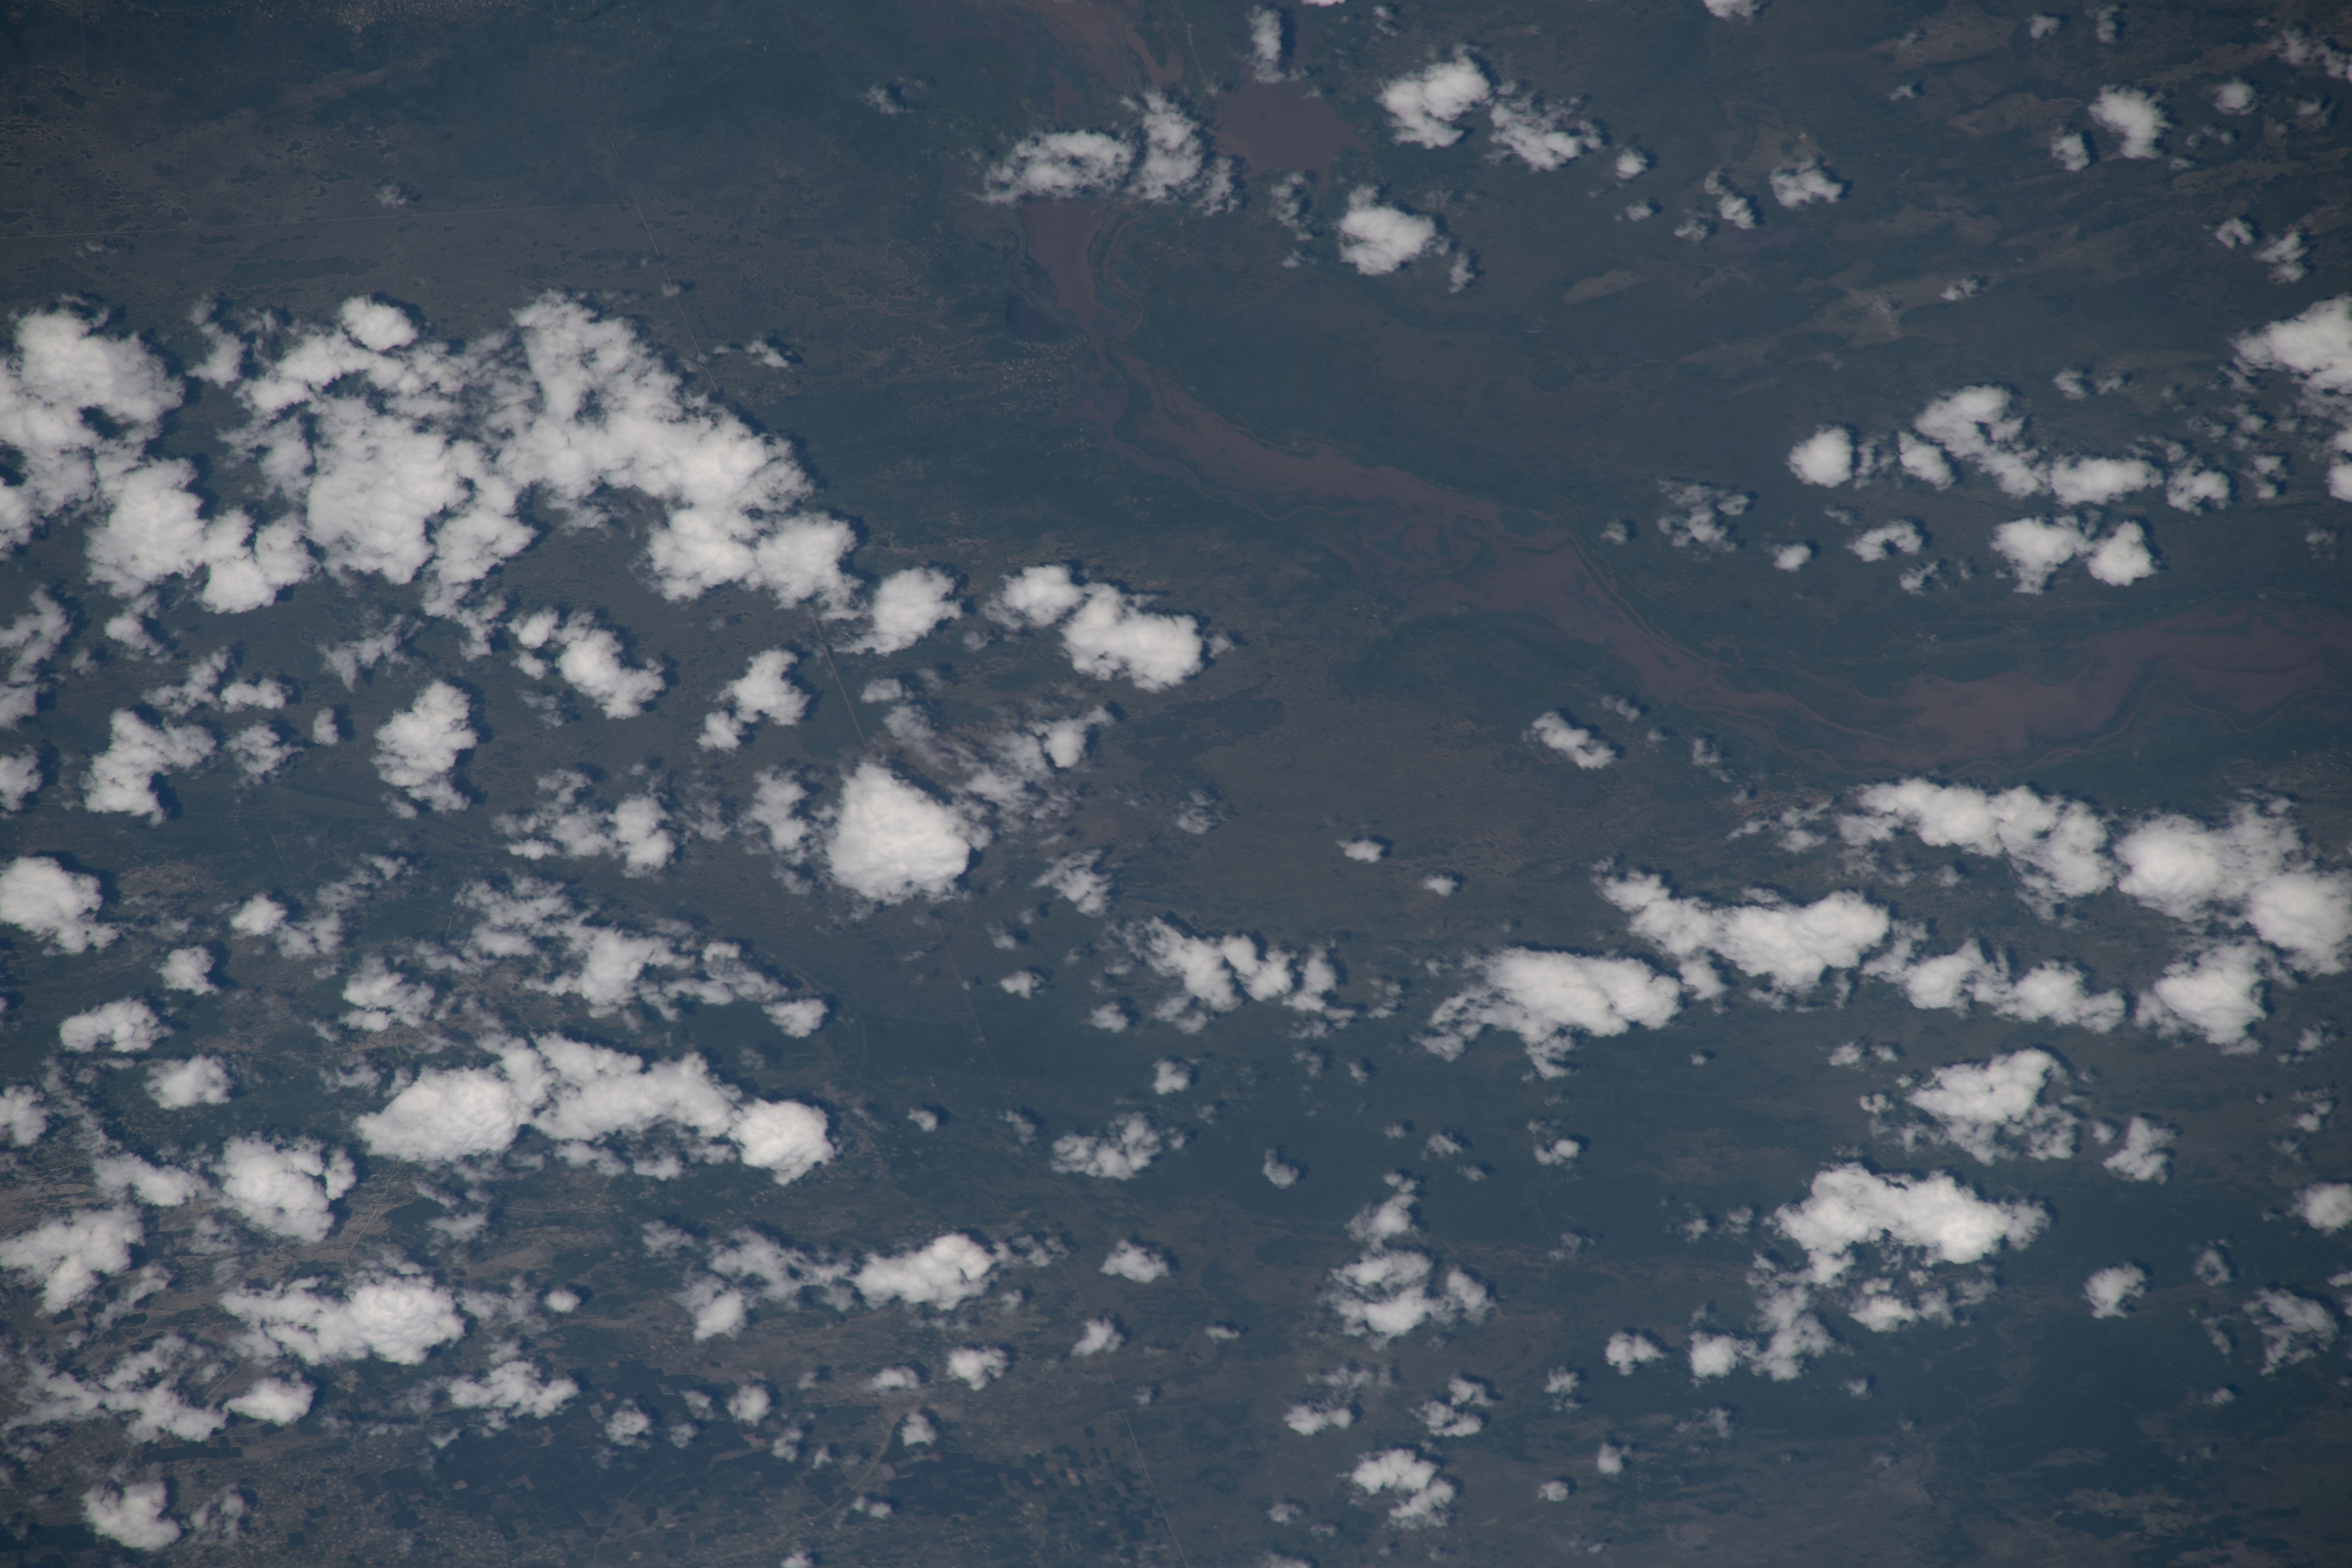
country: REPUBLIC SOUTH AFRICA
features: MAPUTO RIVER
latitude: -24.4
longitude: 29.0
